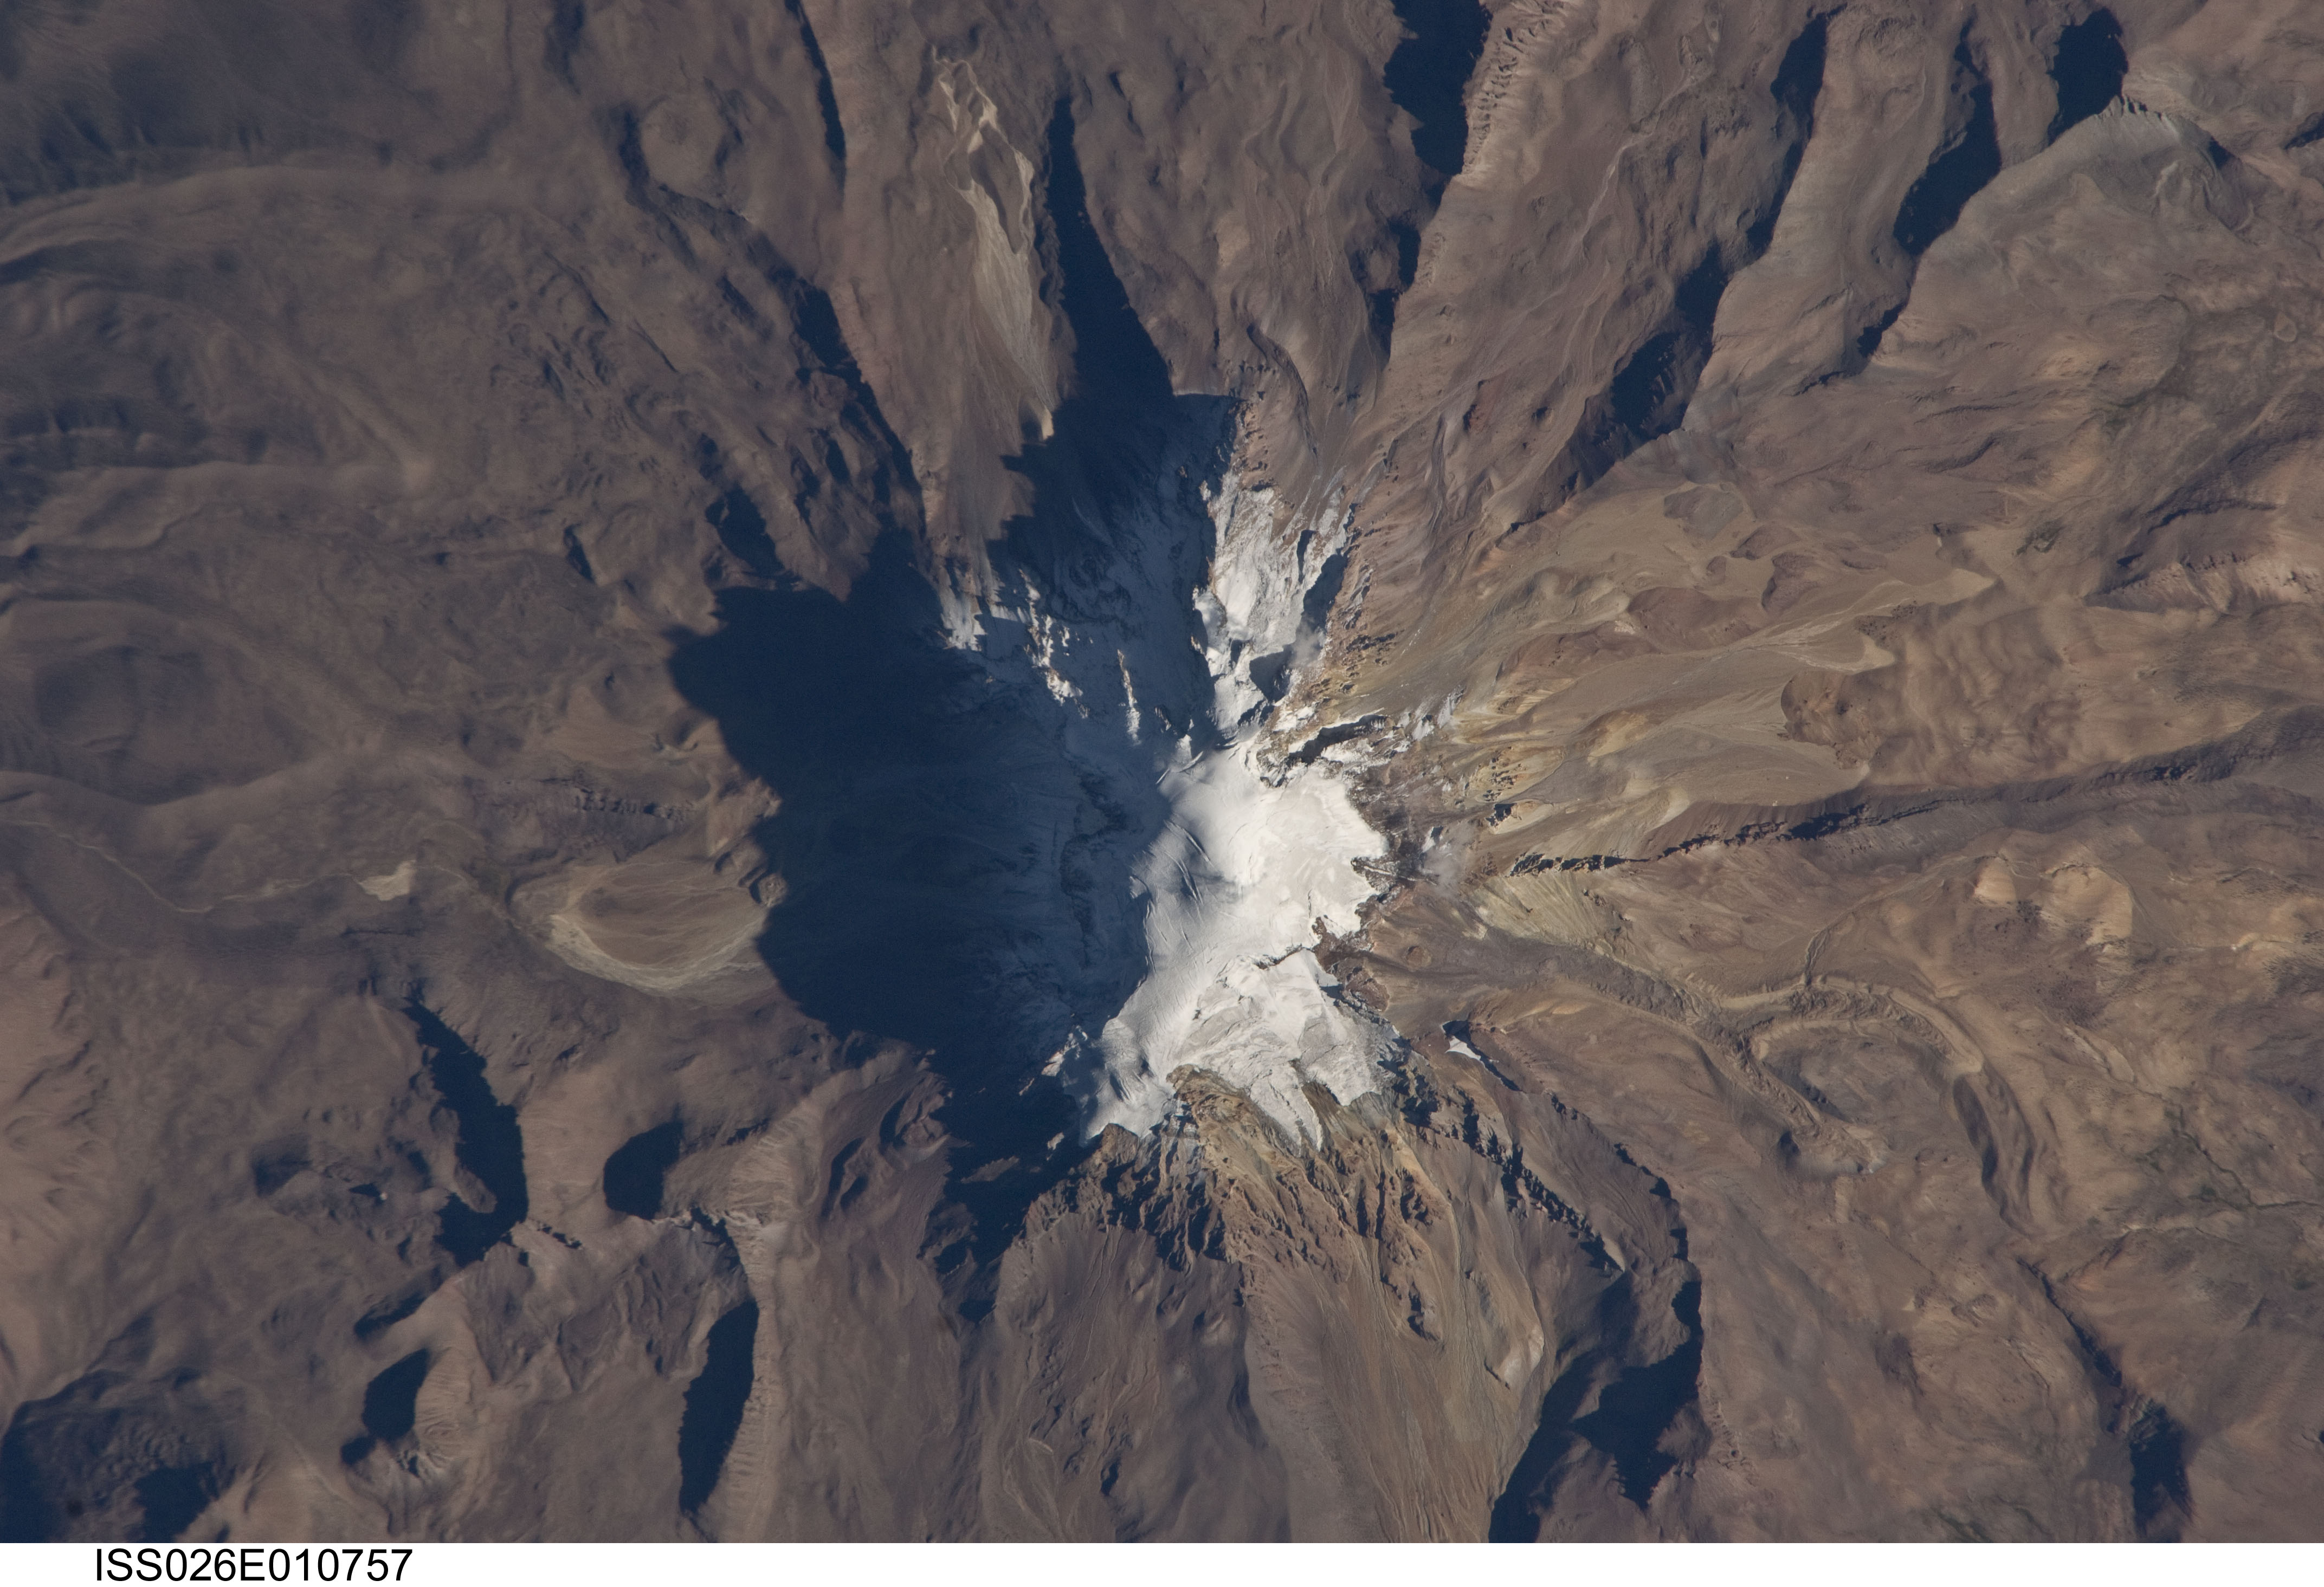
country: BOLIVIA
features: SAJAMA VOLCANO
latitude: -18.1
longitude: -68.8
